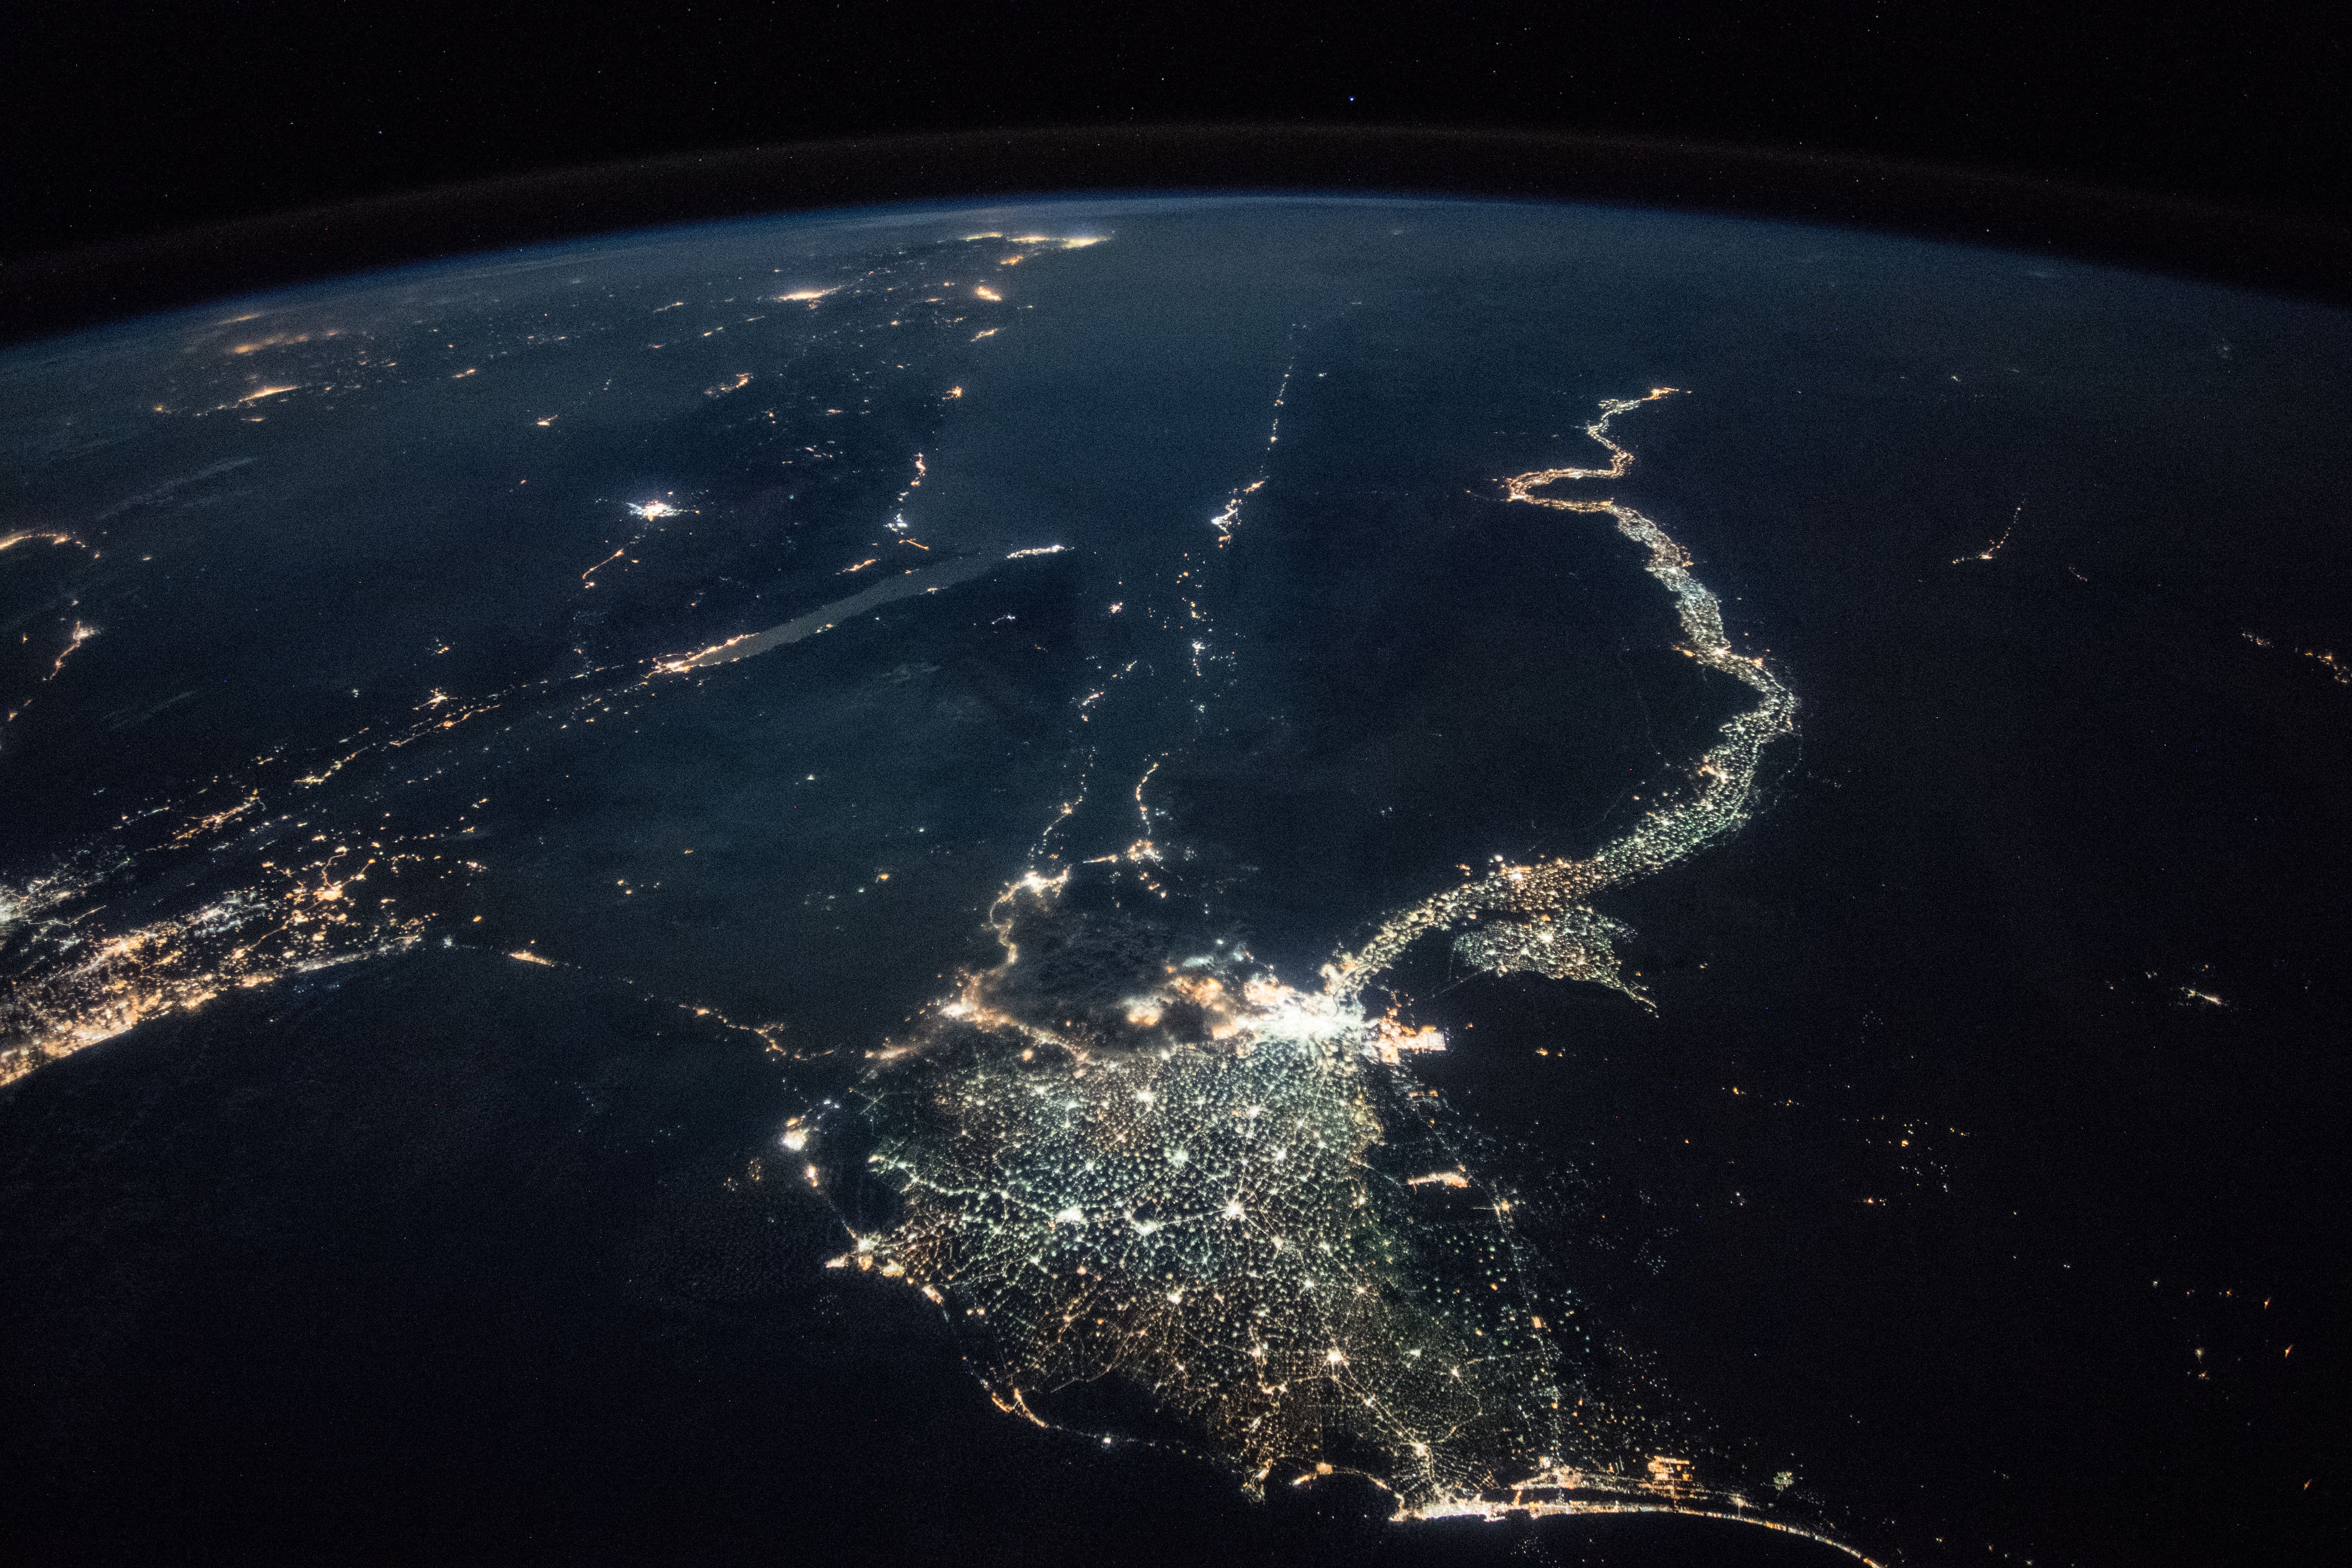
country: EGYPT
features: CAIRO CITY, GULF OF SUEZ, GULF OF AQABA, NEGEV DESERT, SUEZ CITY, ISMAILIA CITY, PORT SAID CITY, NILE DELTA, FAIYUM CITY, WESTERN DESERT, NIGHT, EARTH LIMB
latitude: 29.3
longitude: 32.5
